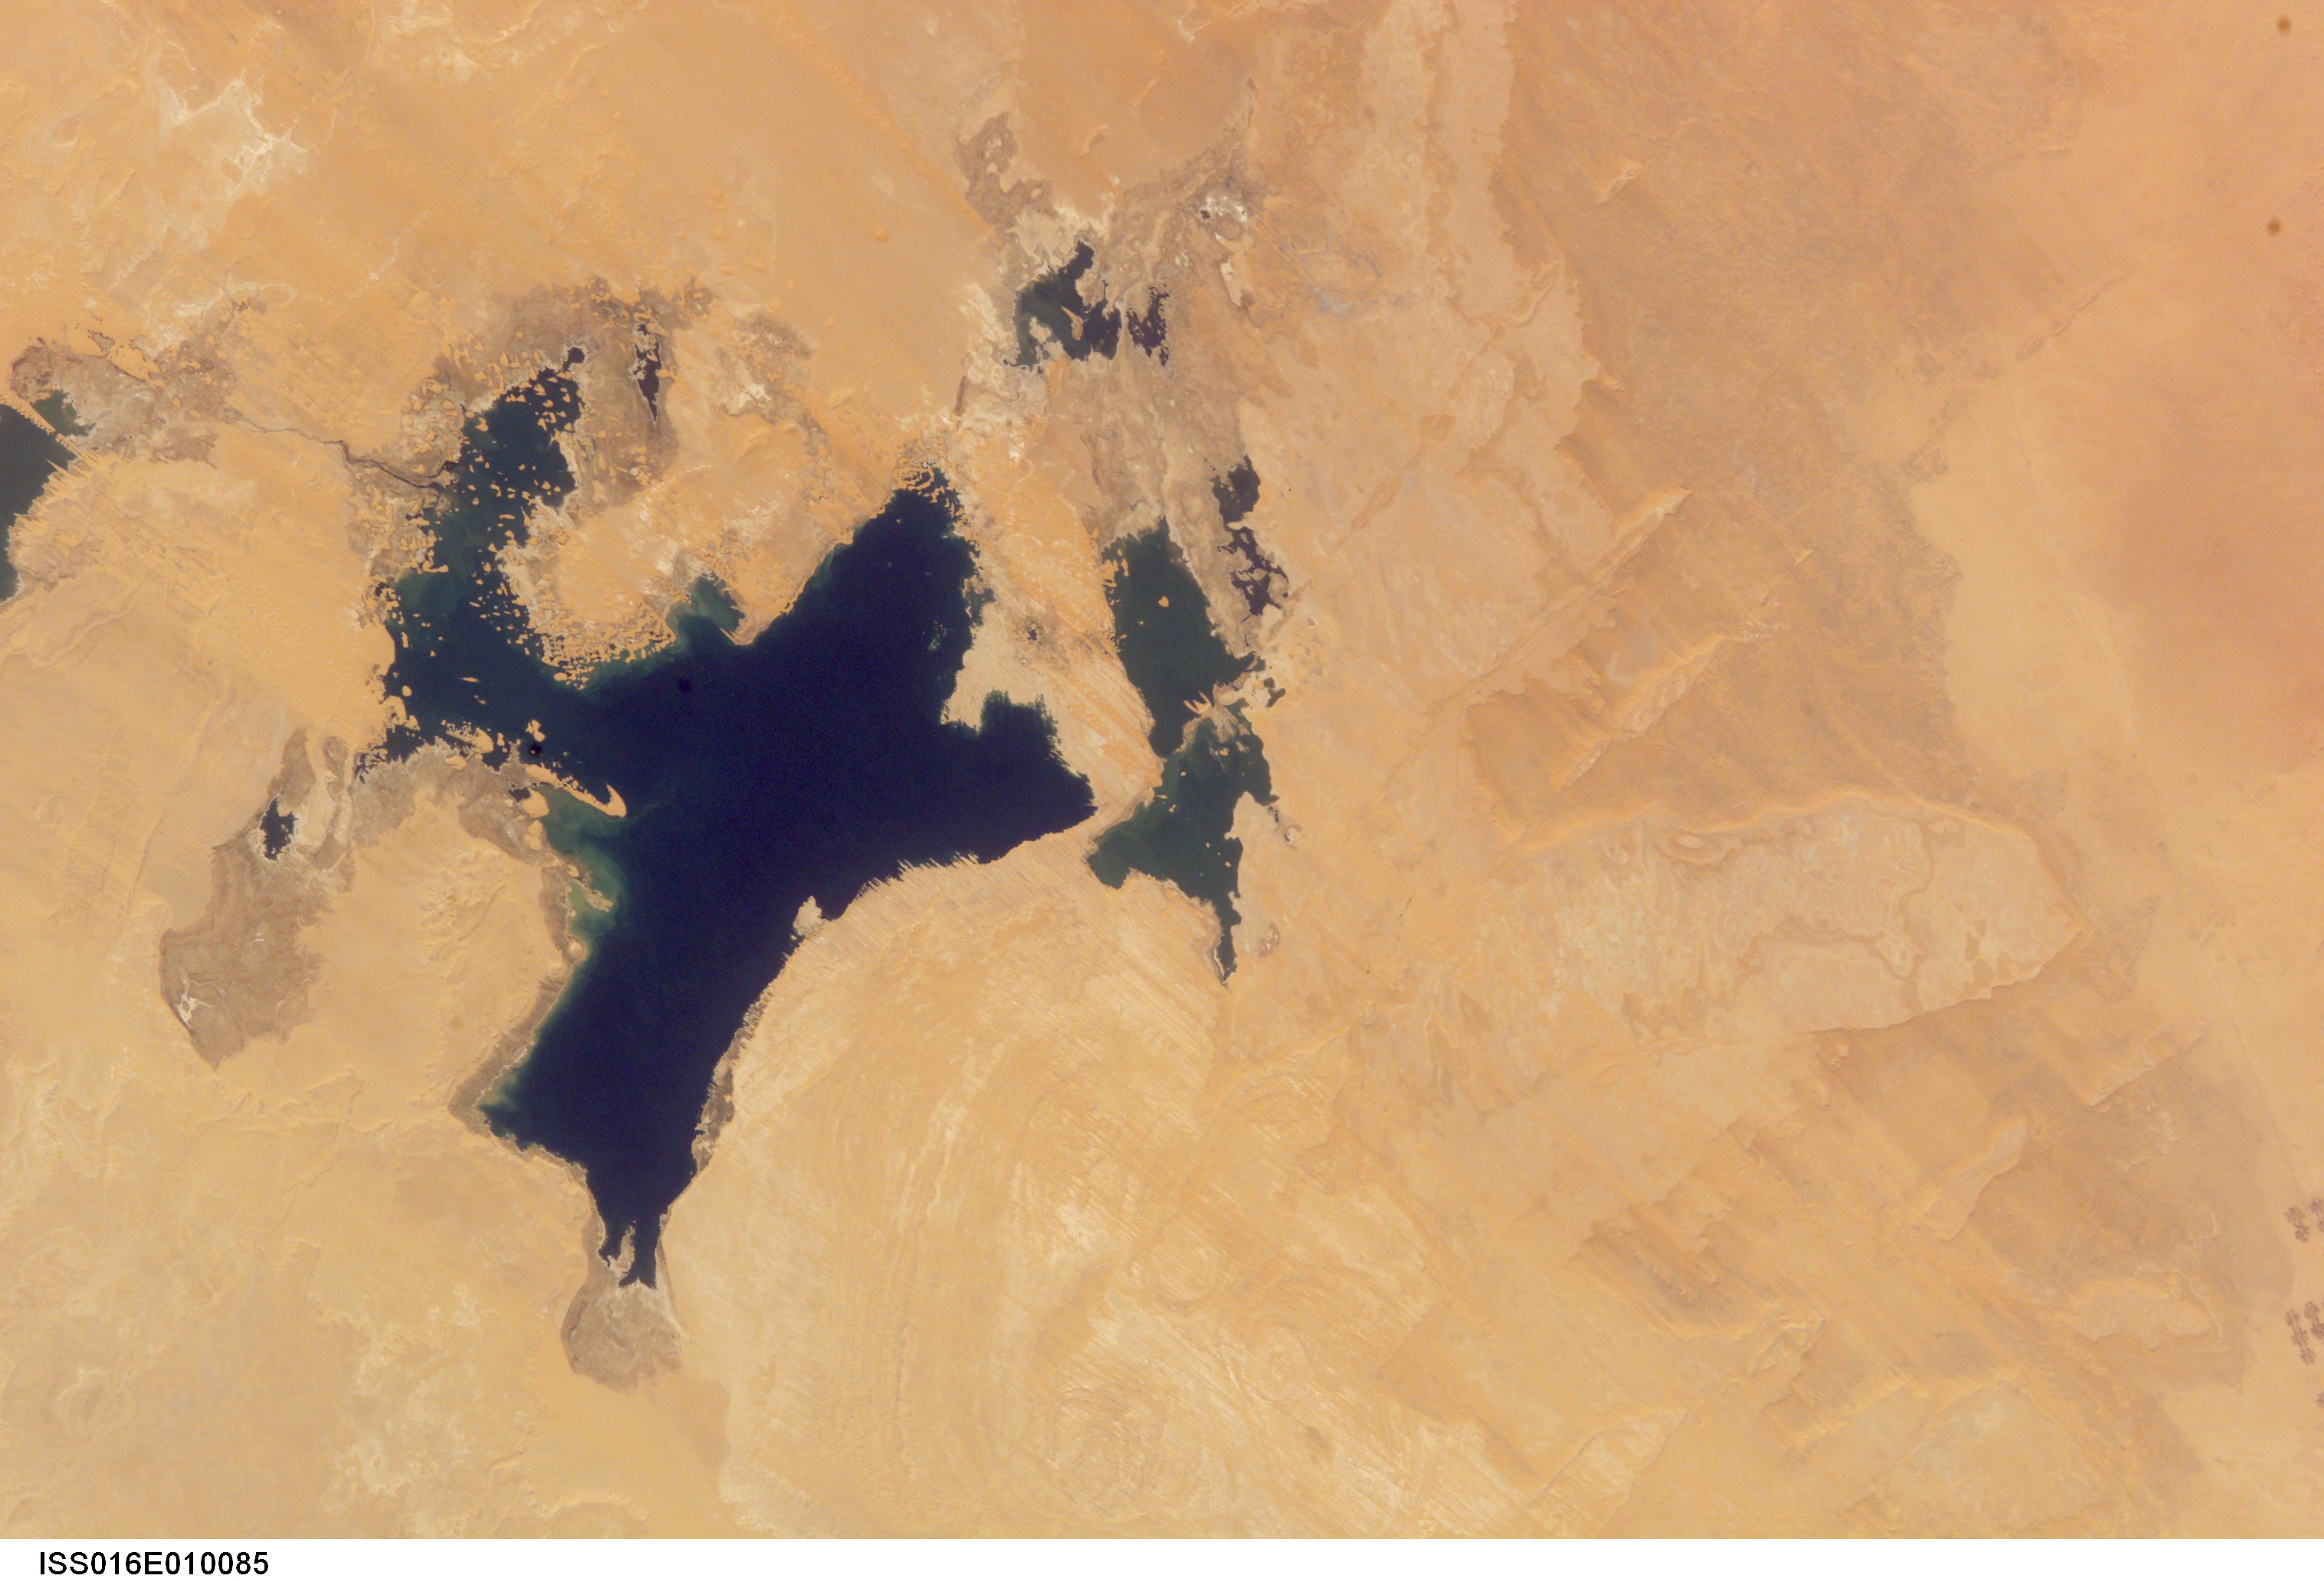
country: EGYPT
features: NW. TOSHKA LAKES, DUNES
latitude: 23.5
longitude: 30.5
